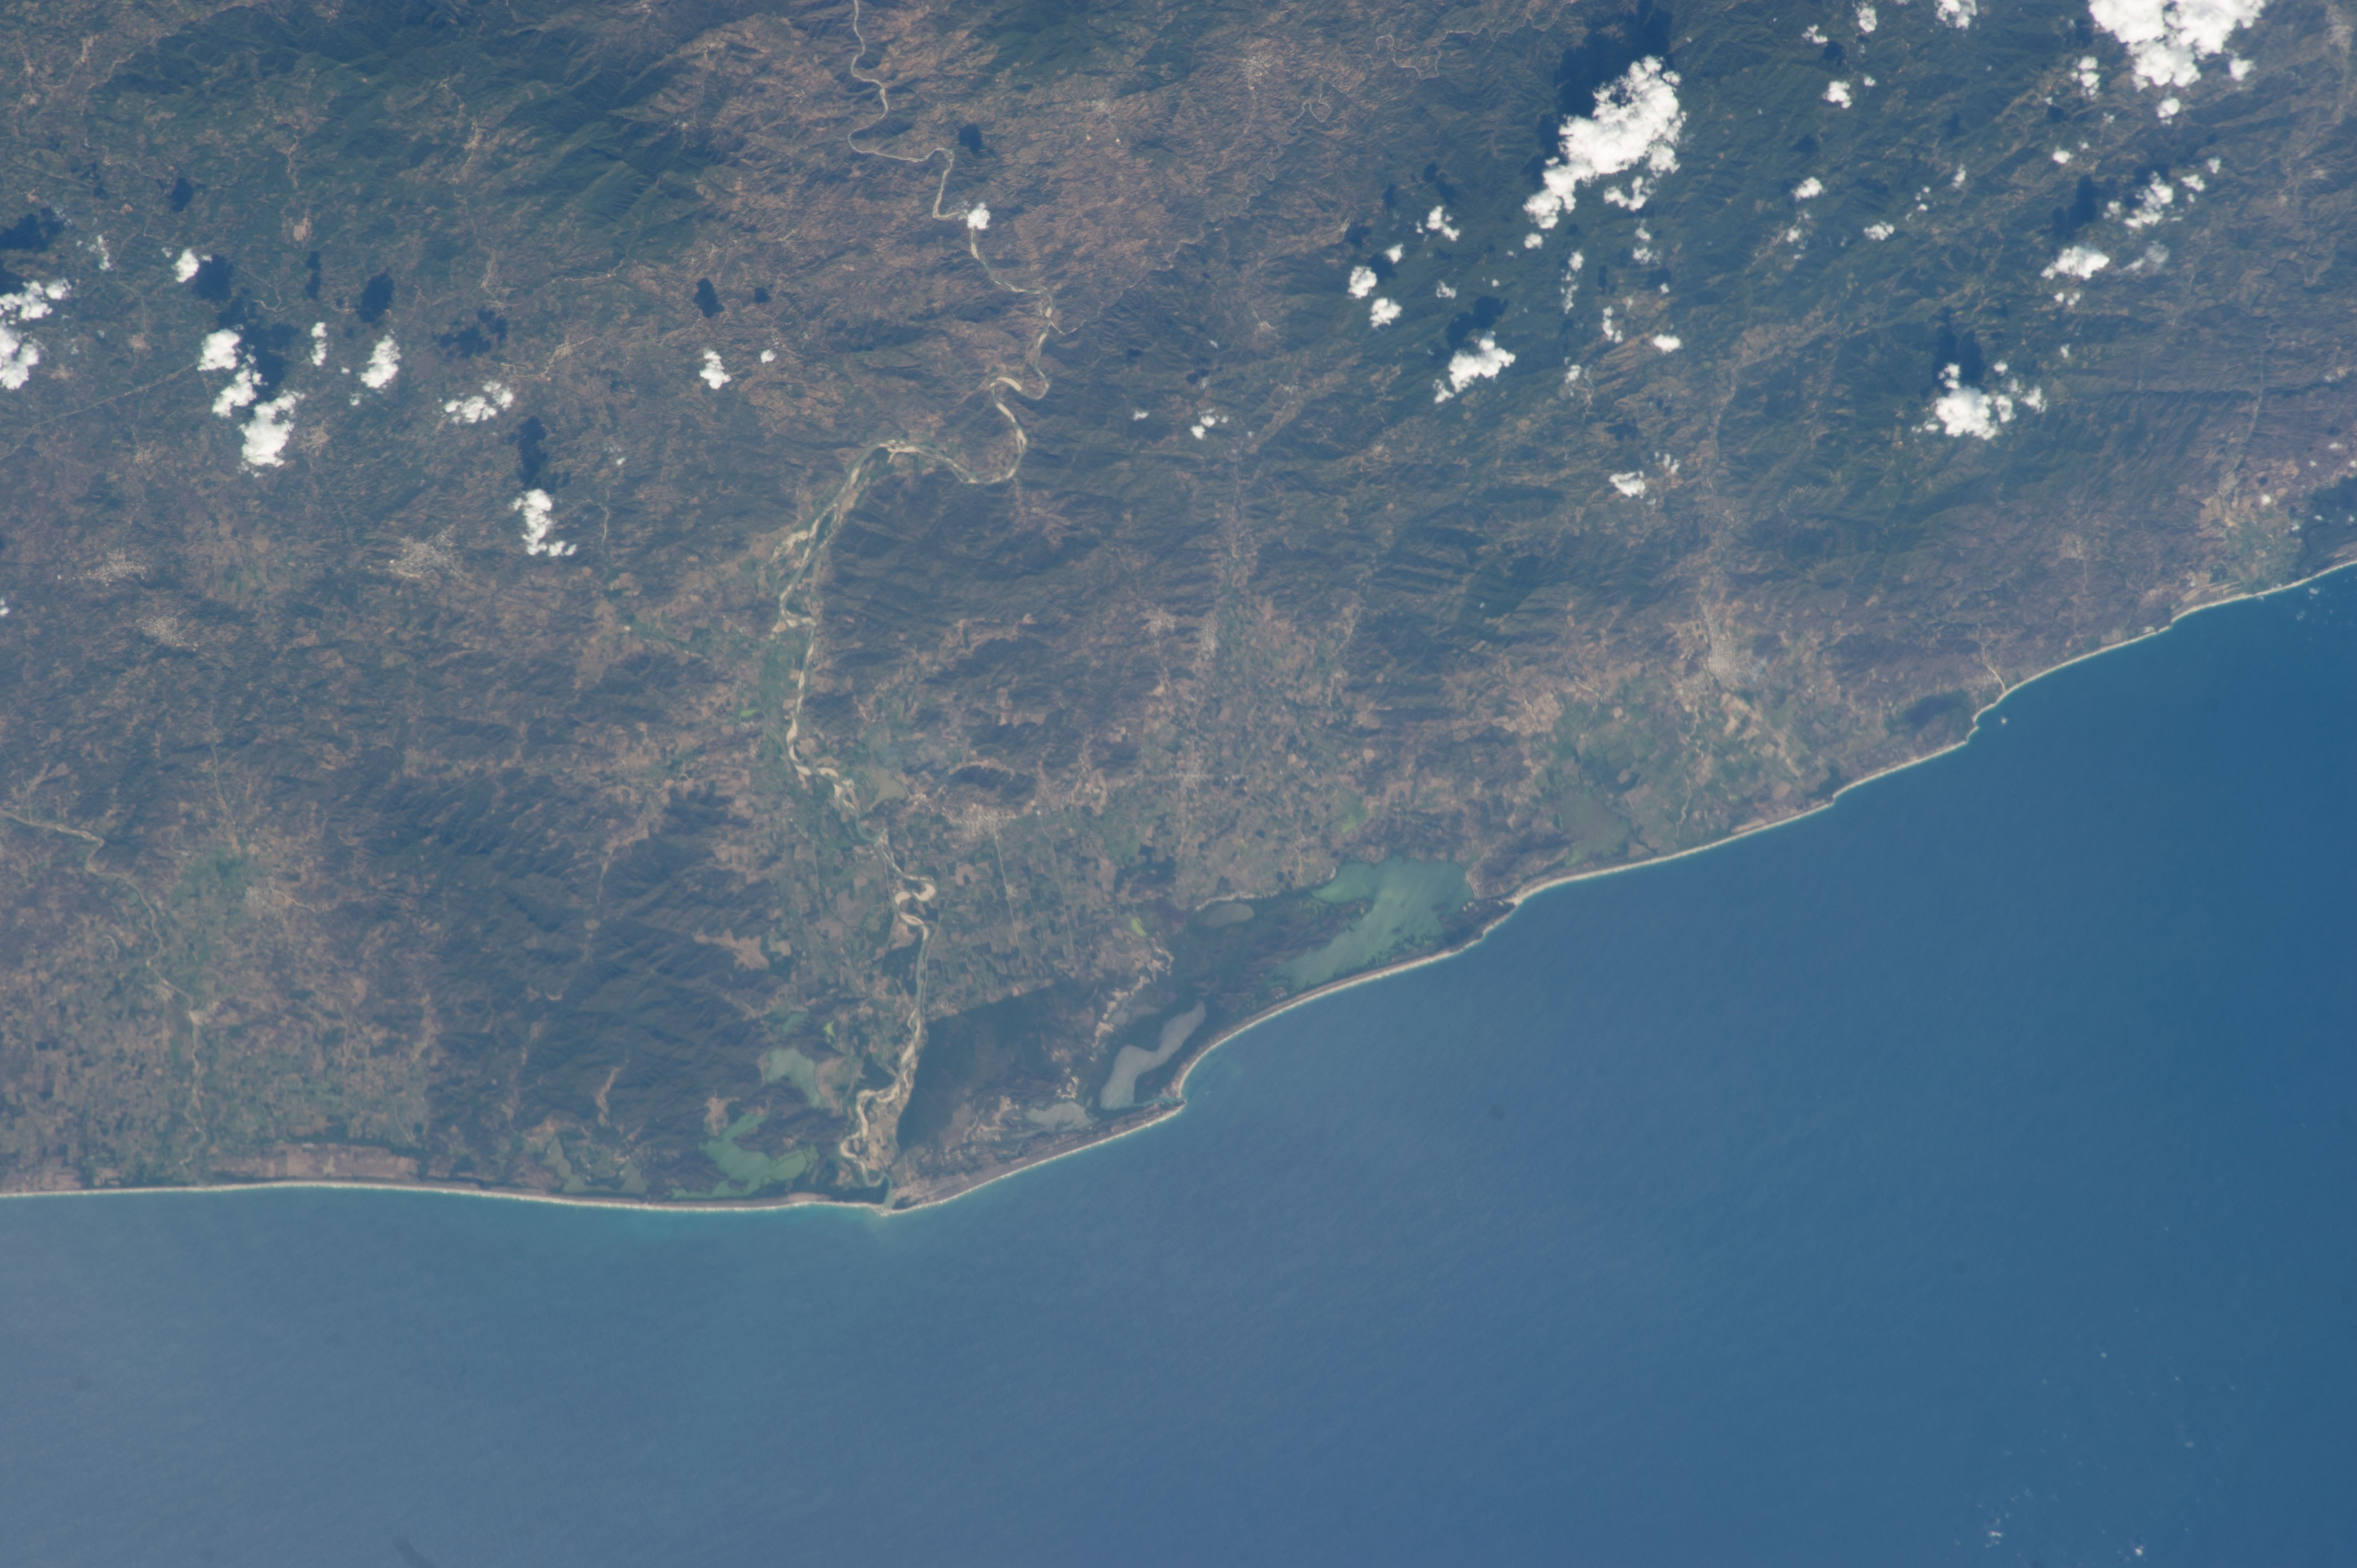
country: MEXICO
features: PACIFIC O., COASTAL LAGOONS, MTS., FOR., AGR., TOWNS, SORDO R.
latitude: 16.1
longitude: -97.6
